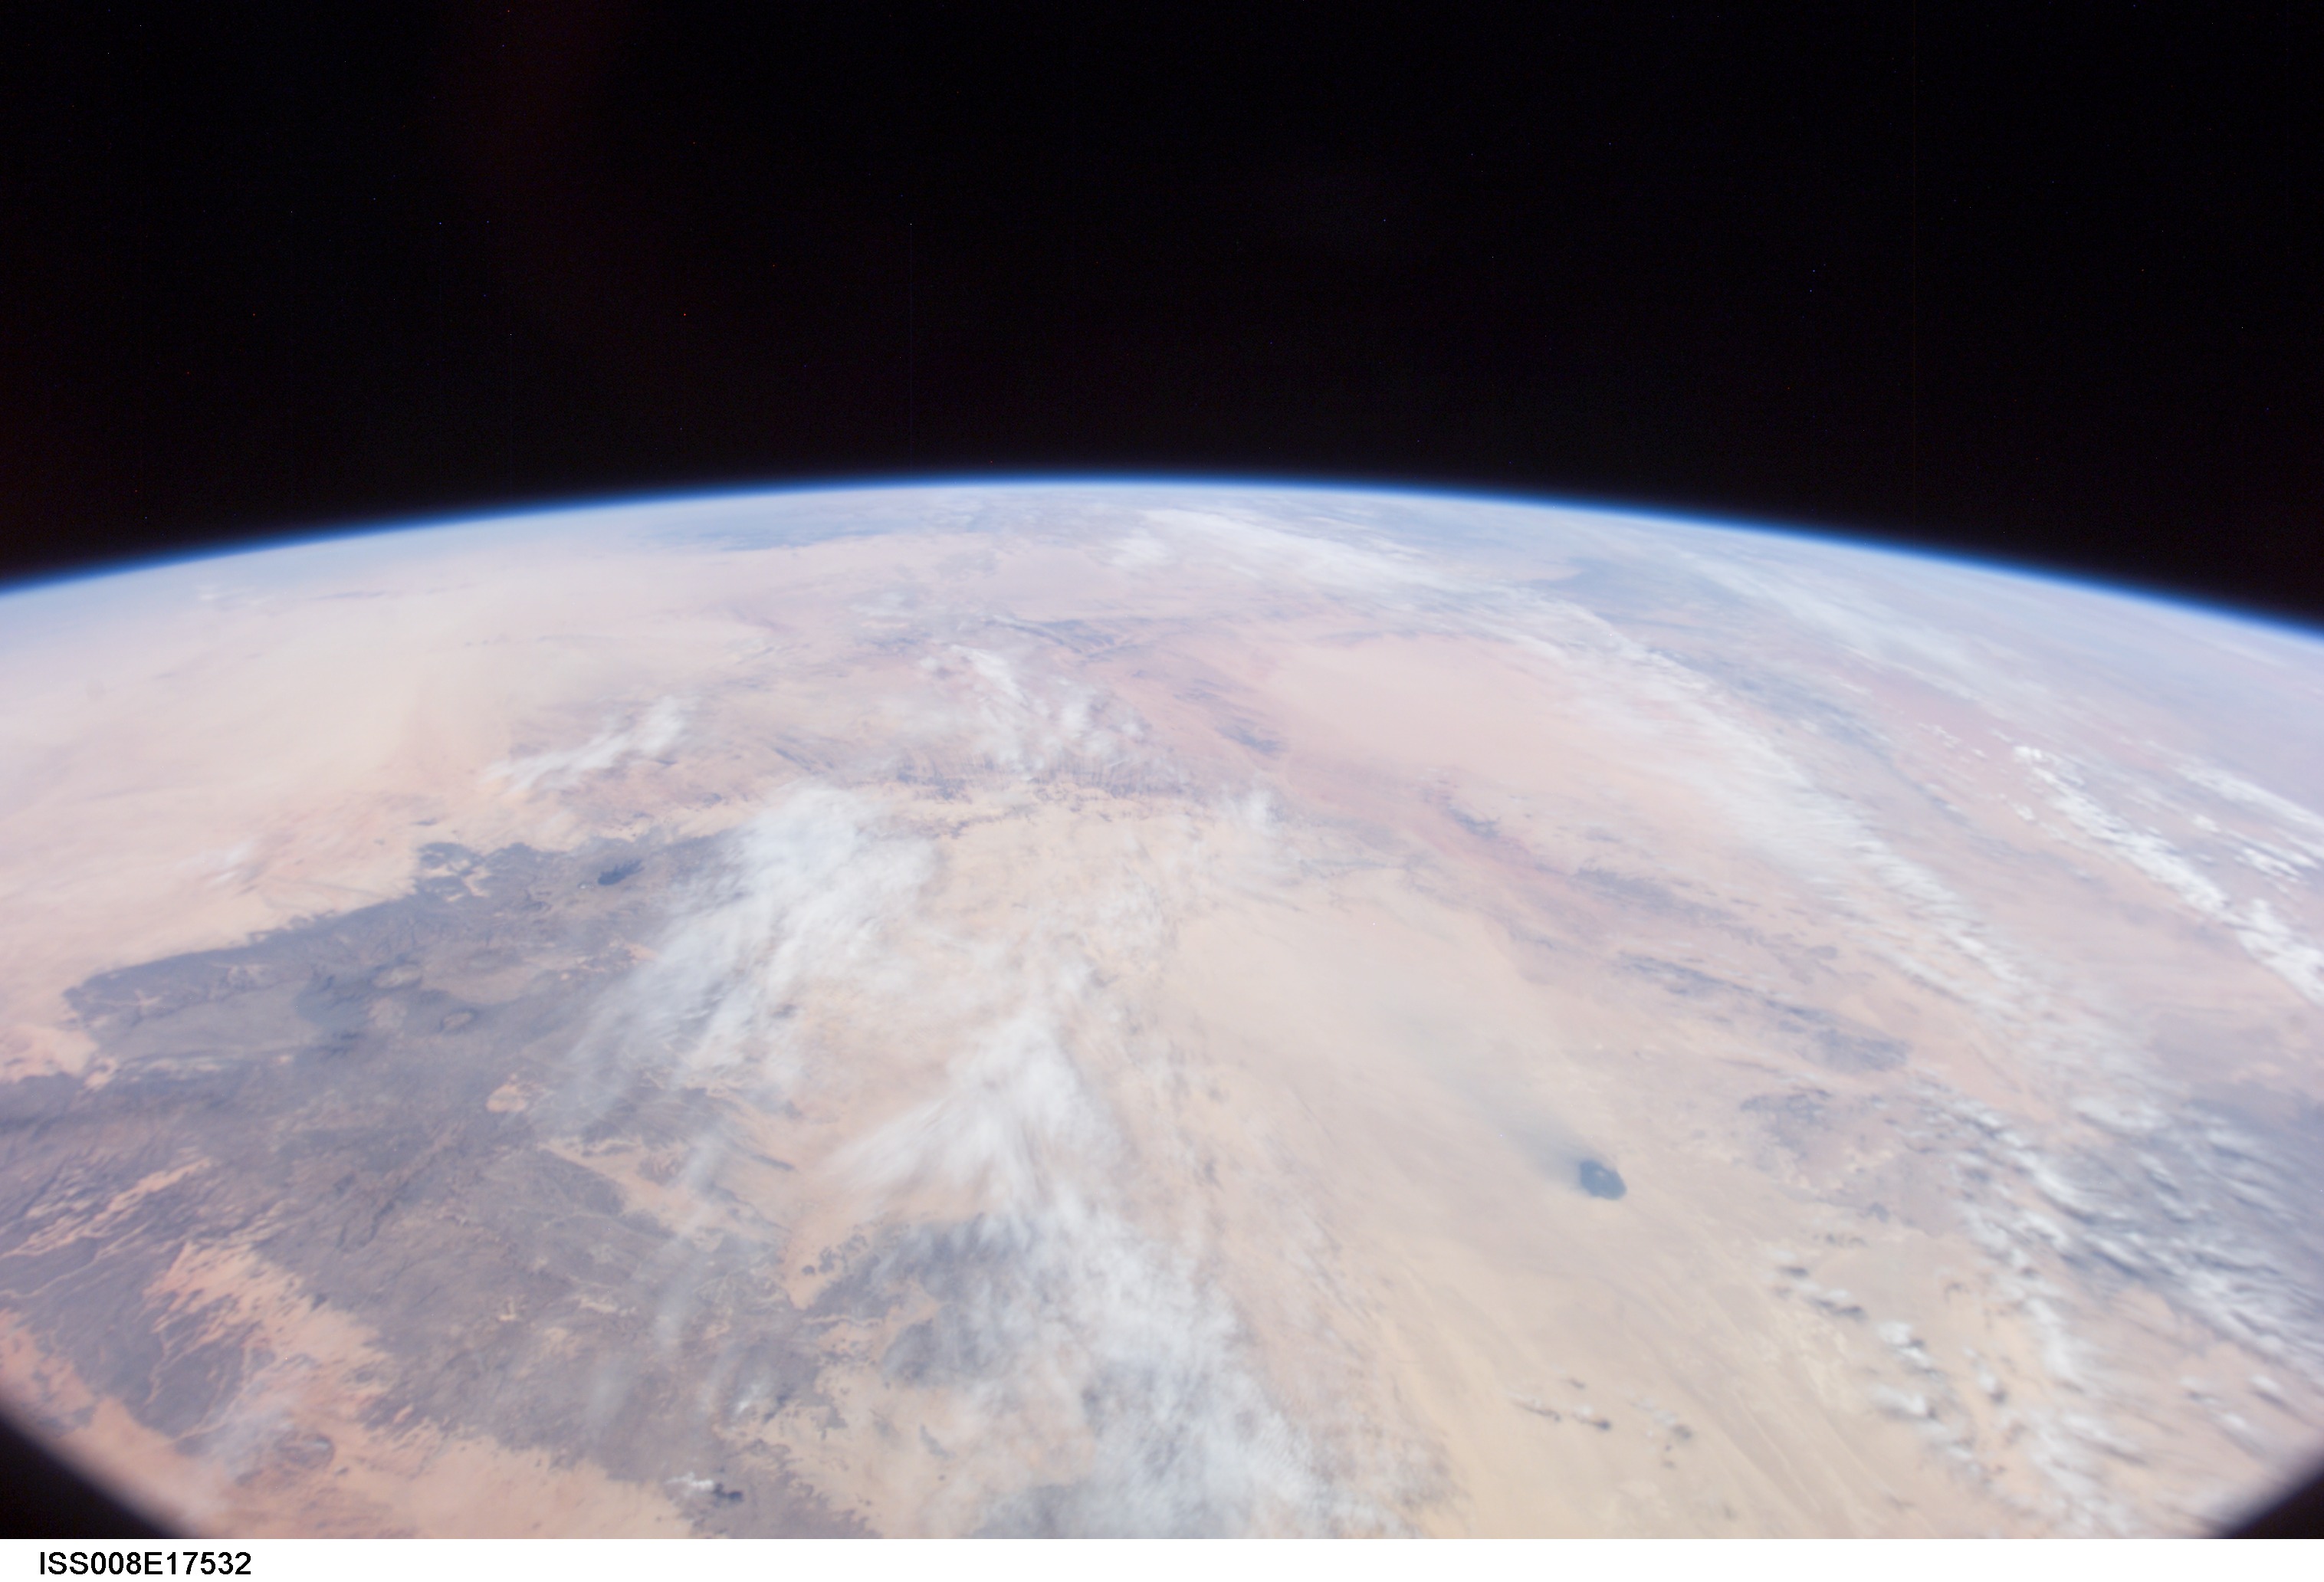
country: LIBYA
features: SAHARA DES., TIBESTI MTS., ATMOSPHERIC LIMB
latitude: 23.5
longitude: 16.5
